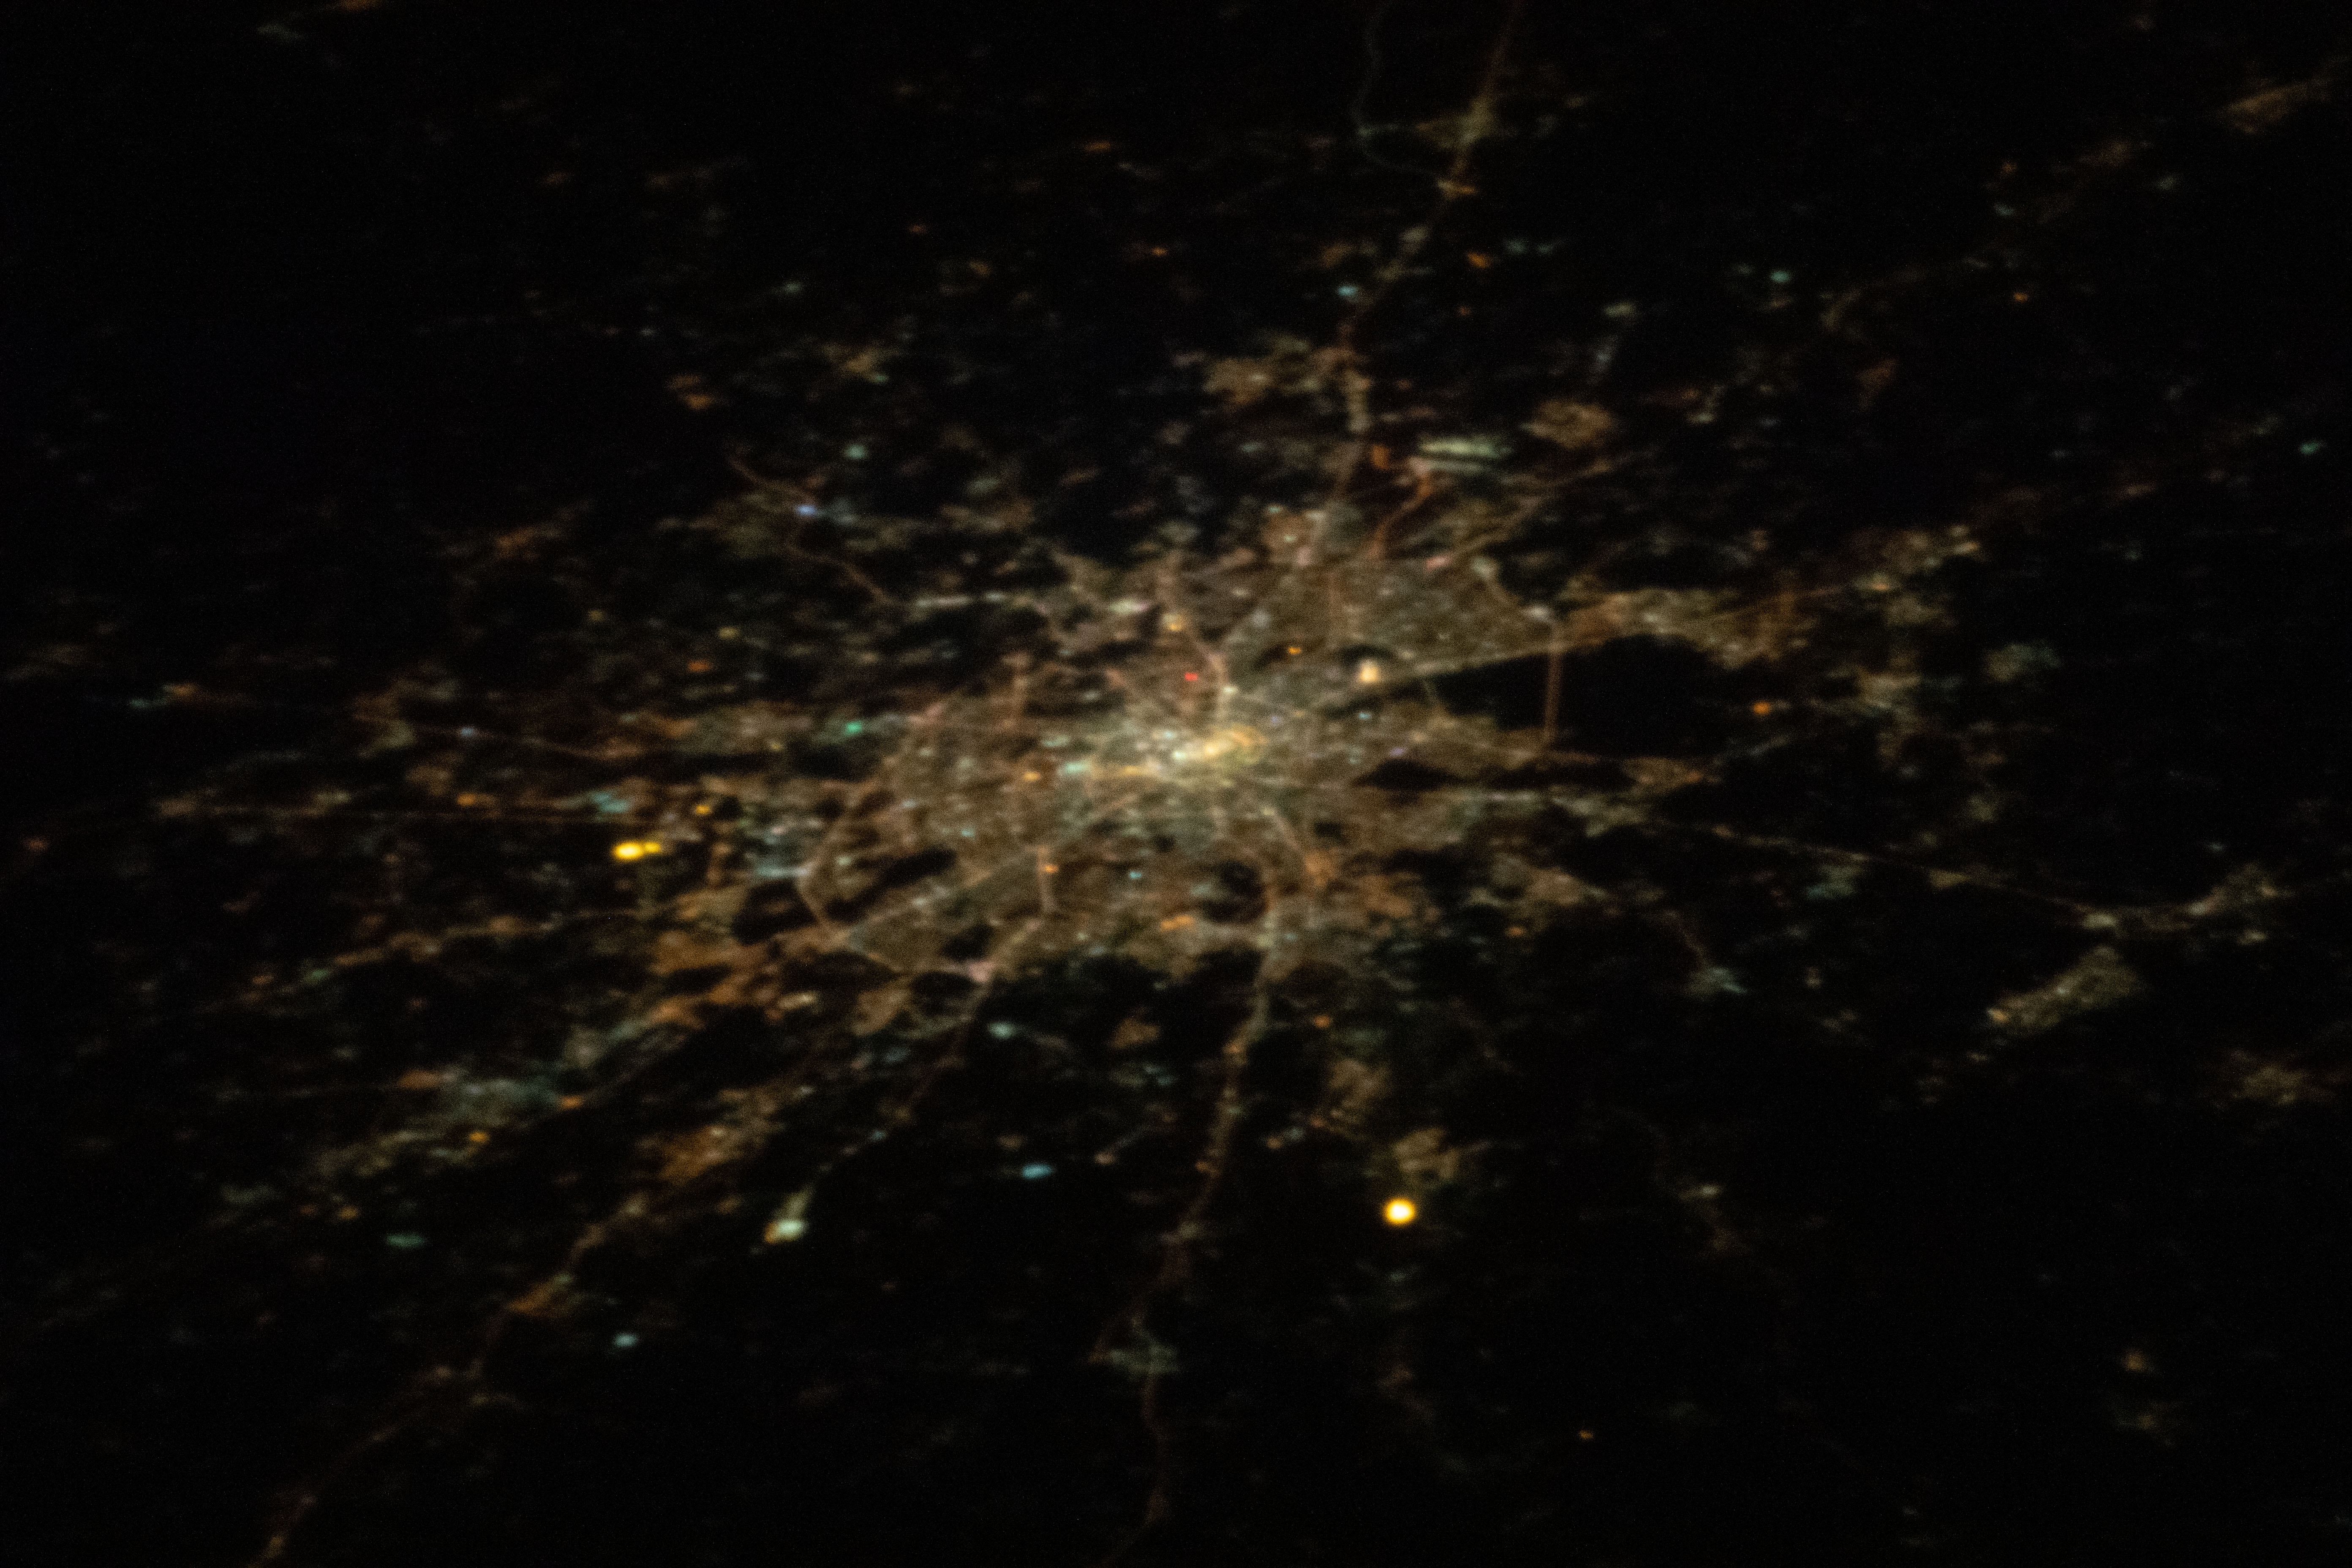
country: RUSSIAN FEDERATION
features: MOSCOW
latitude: 55.8
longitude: 37.6
